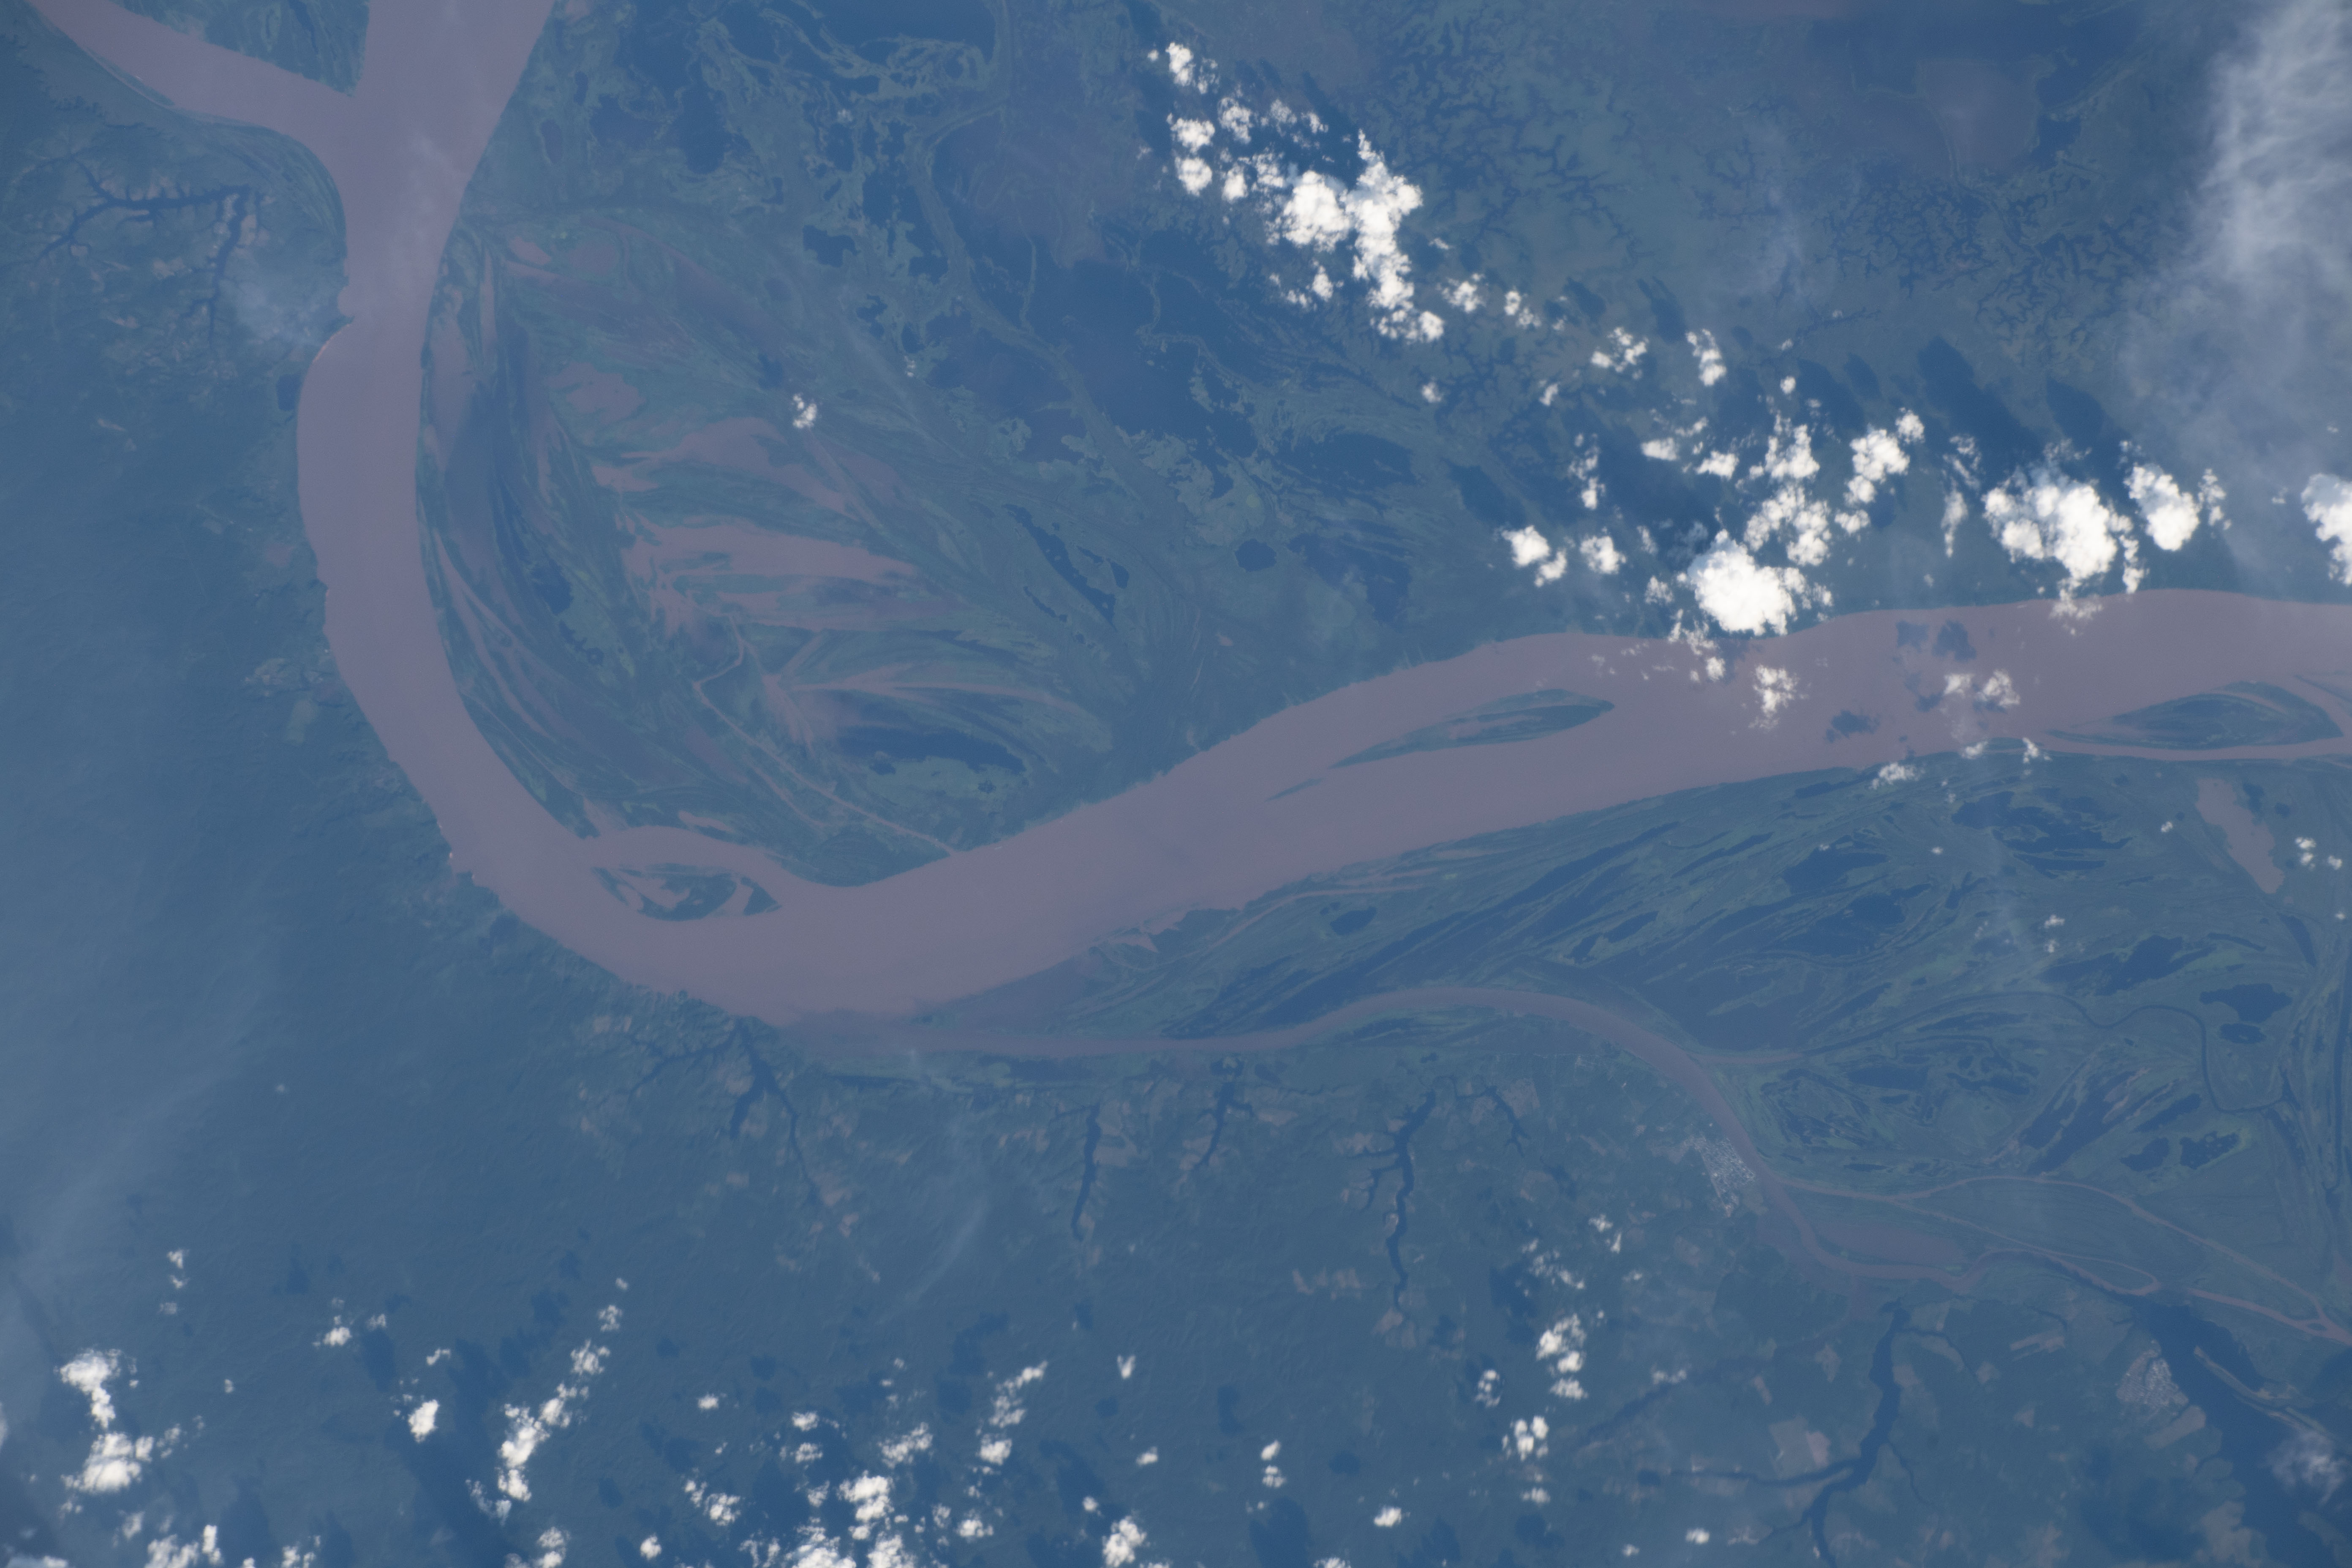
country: BRAZIL
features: AMAZON RIVER,BRAZIL
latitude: -2.5
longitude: -57.6
